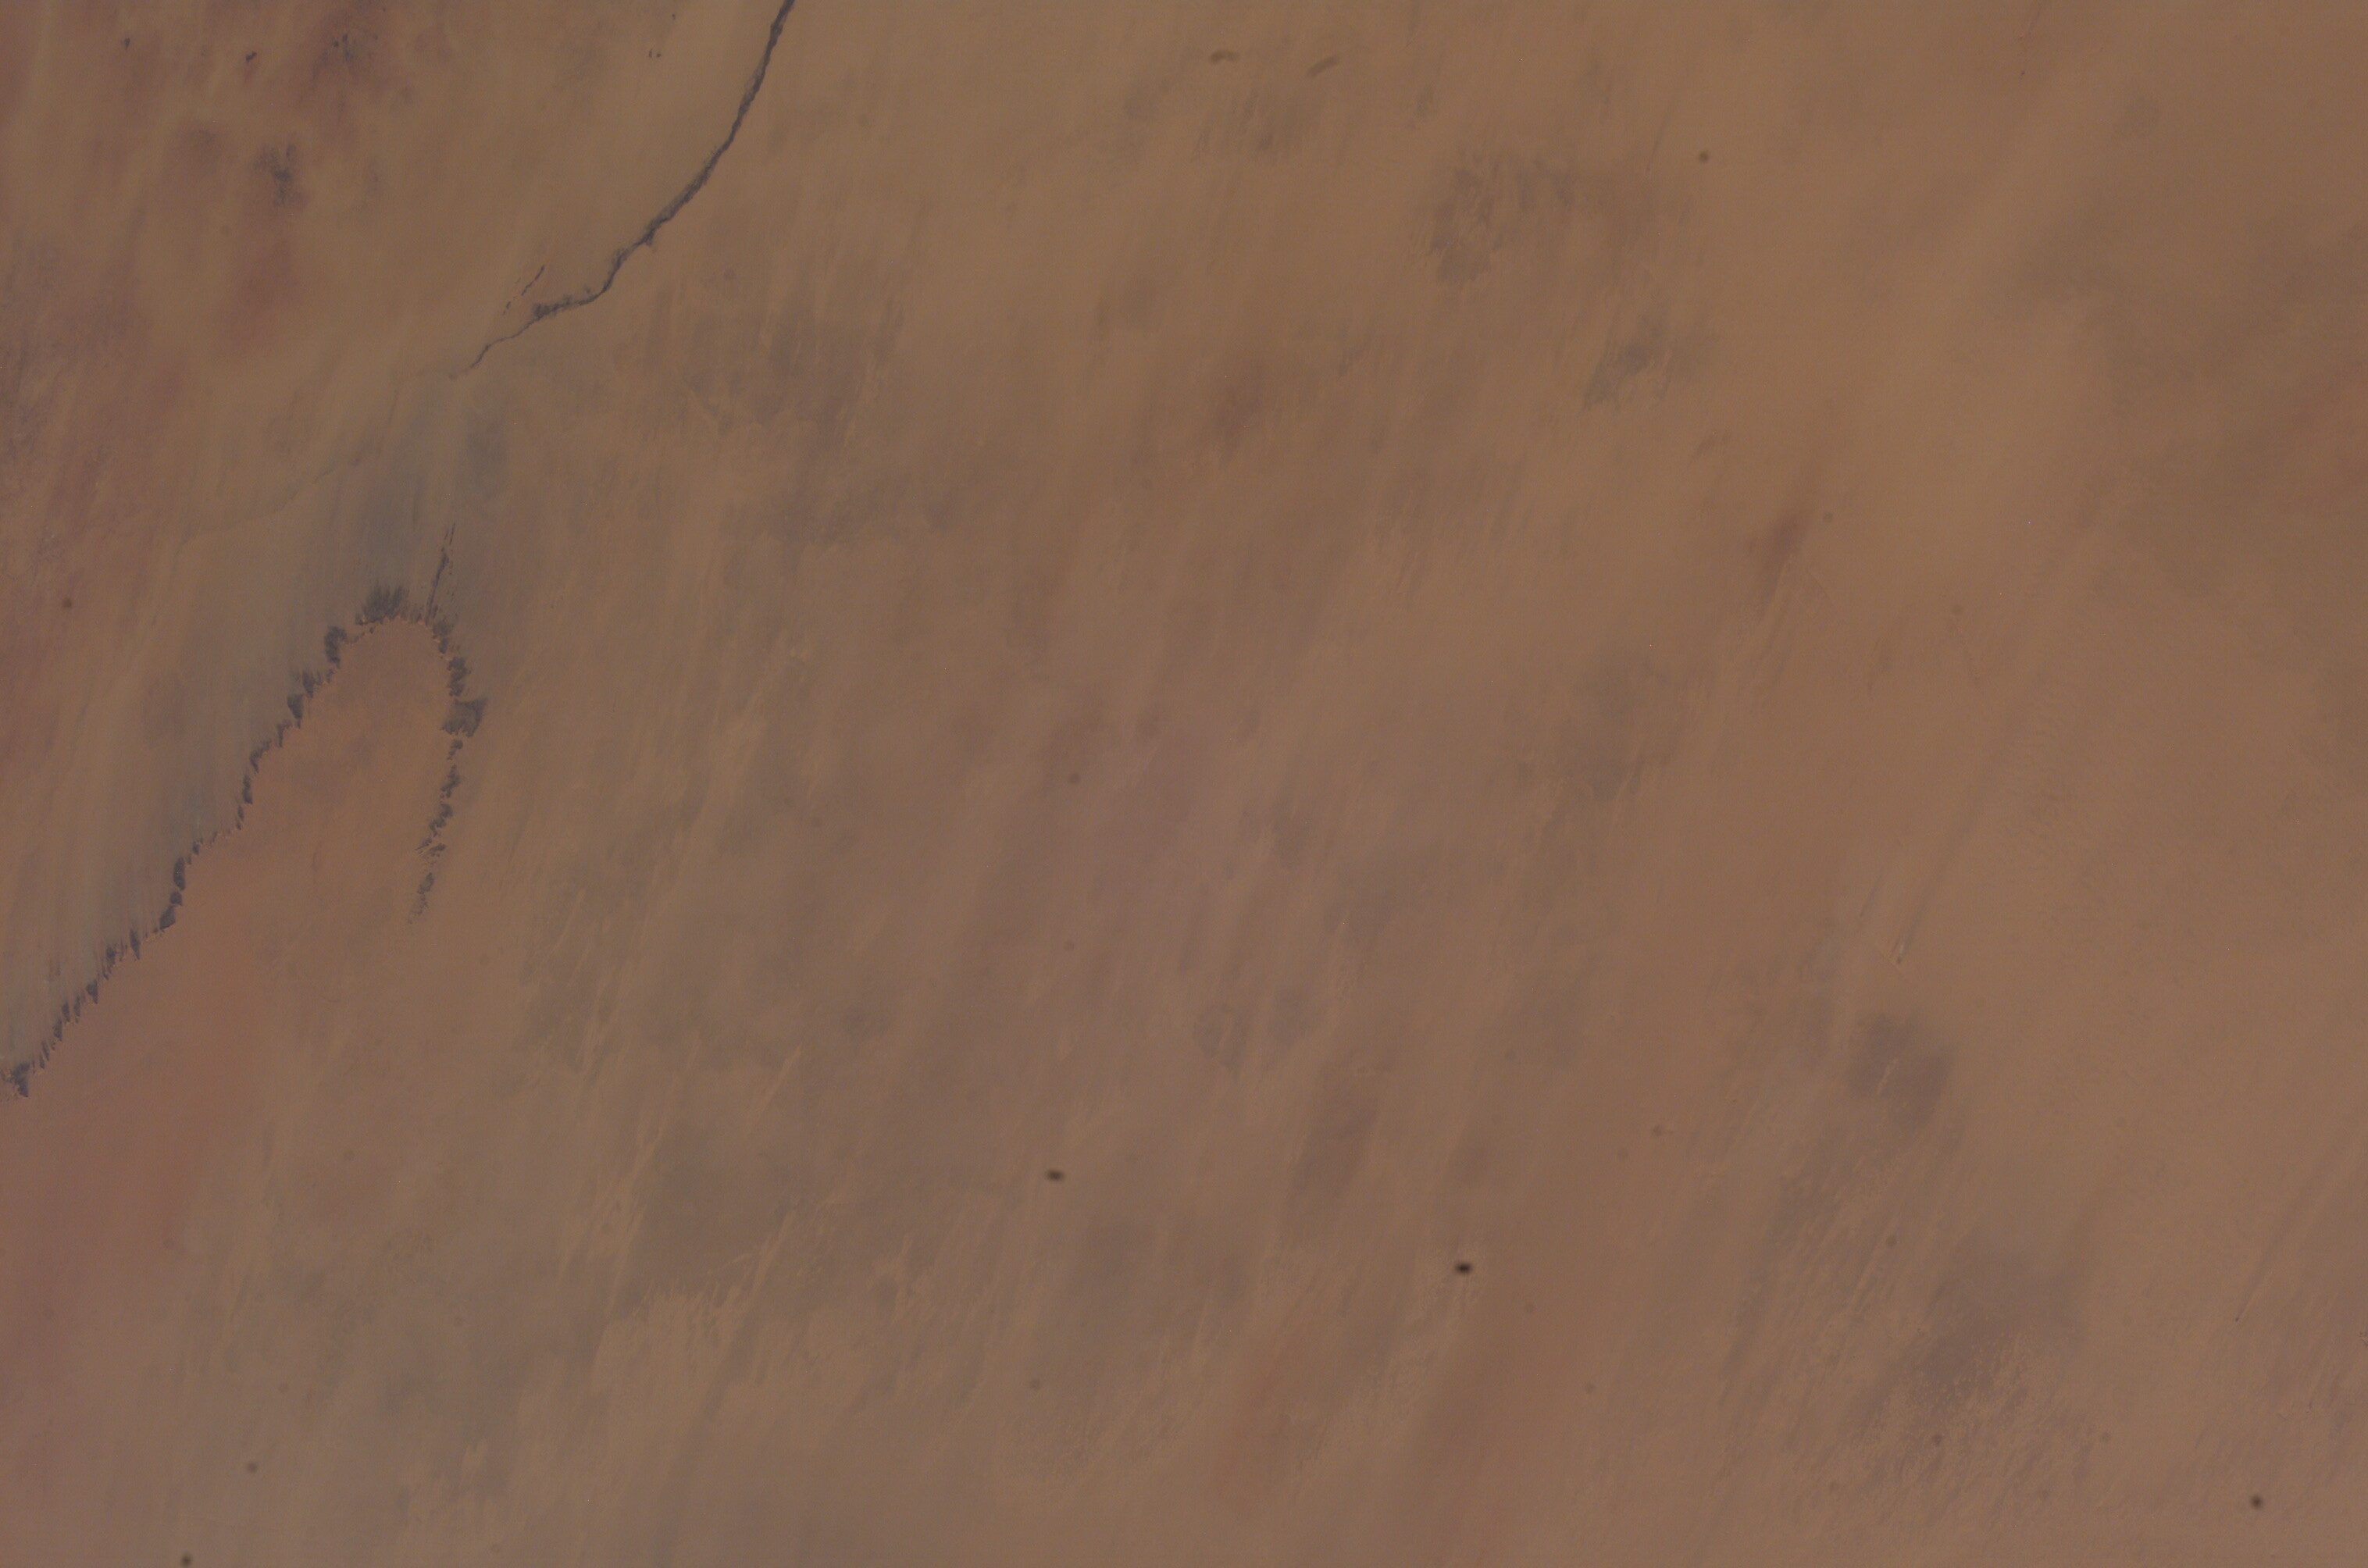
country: SUDAN
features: WADI MALIK, JABAL NAGASHUSH
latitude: 16.5
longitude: 28.0
